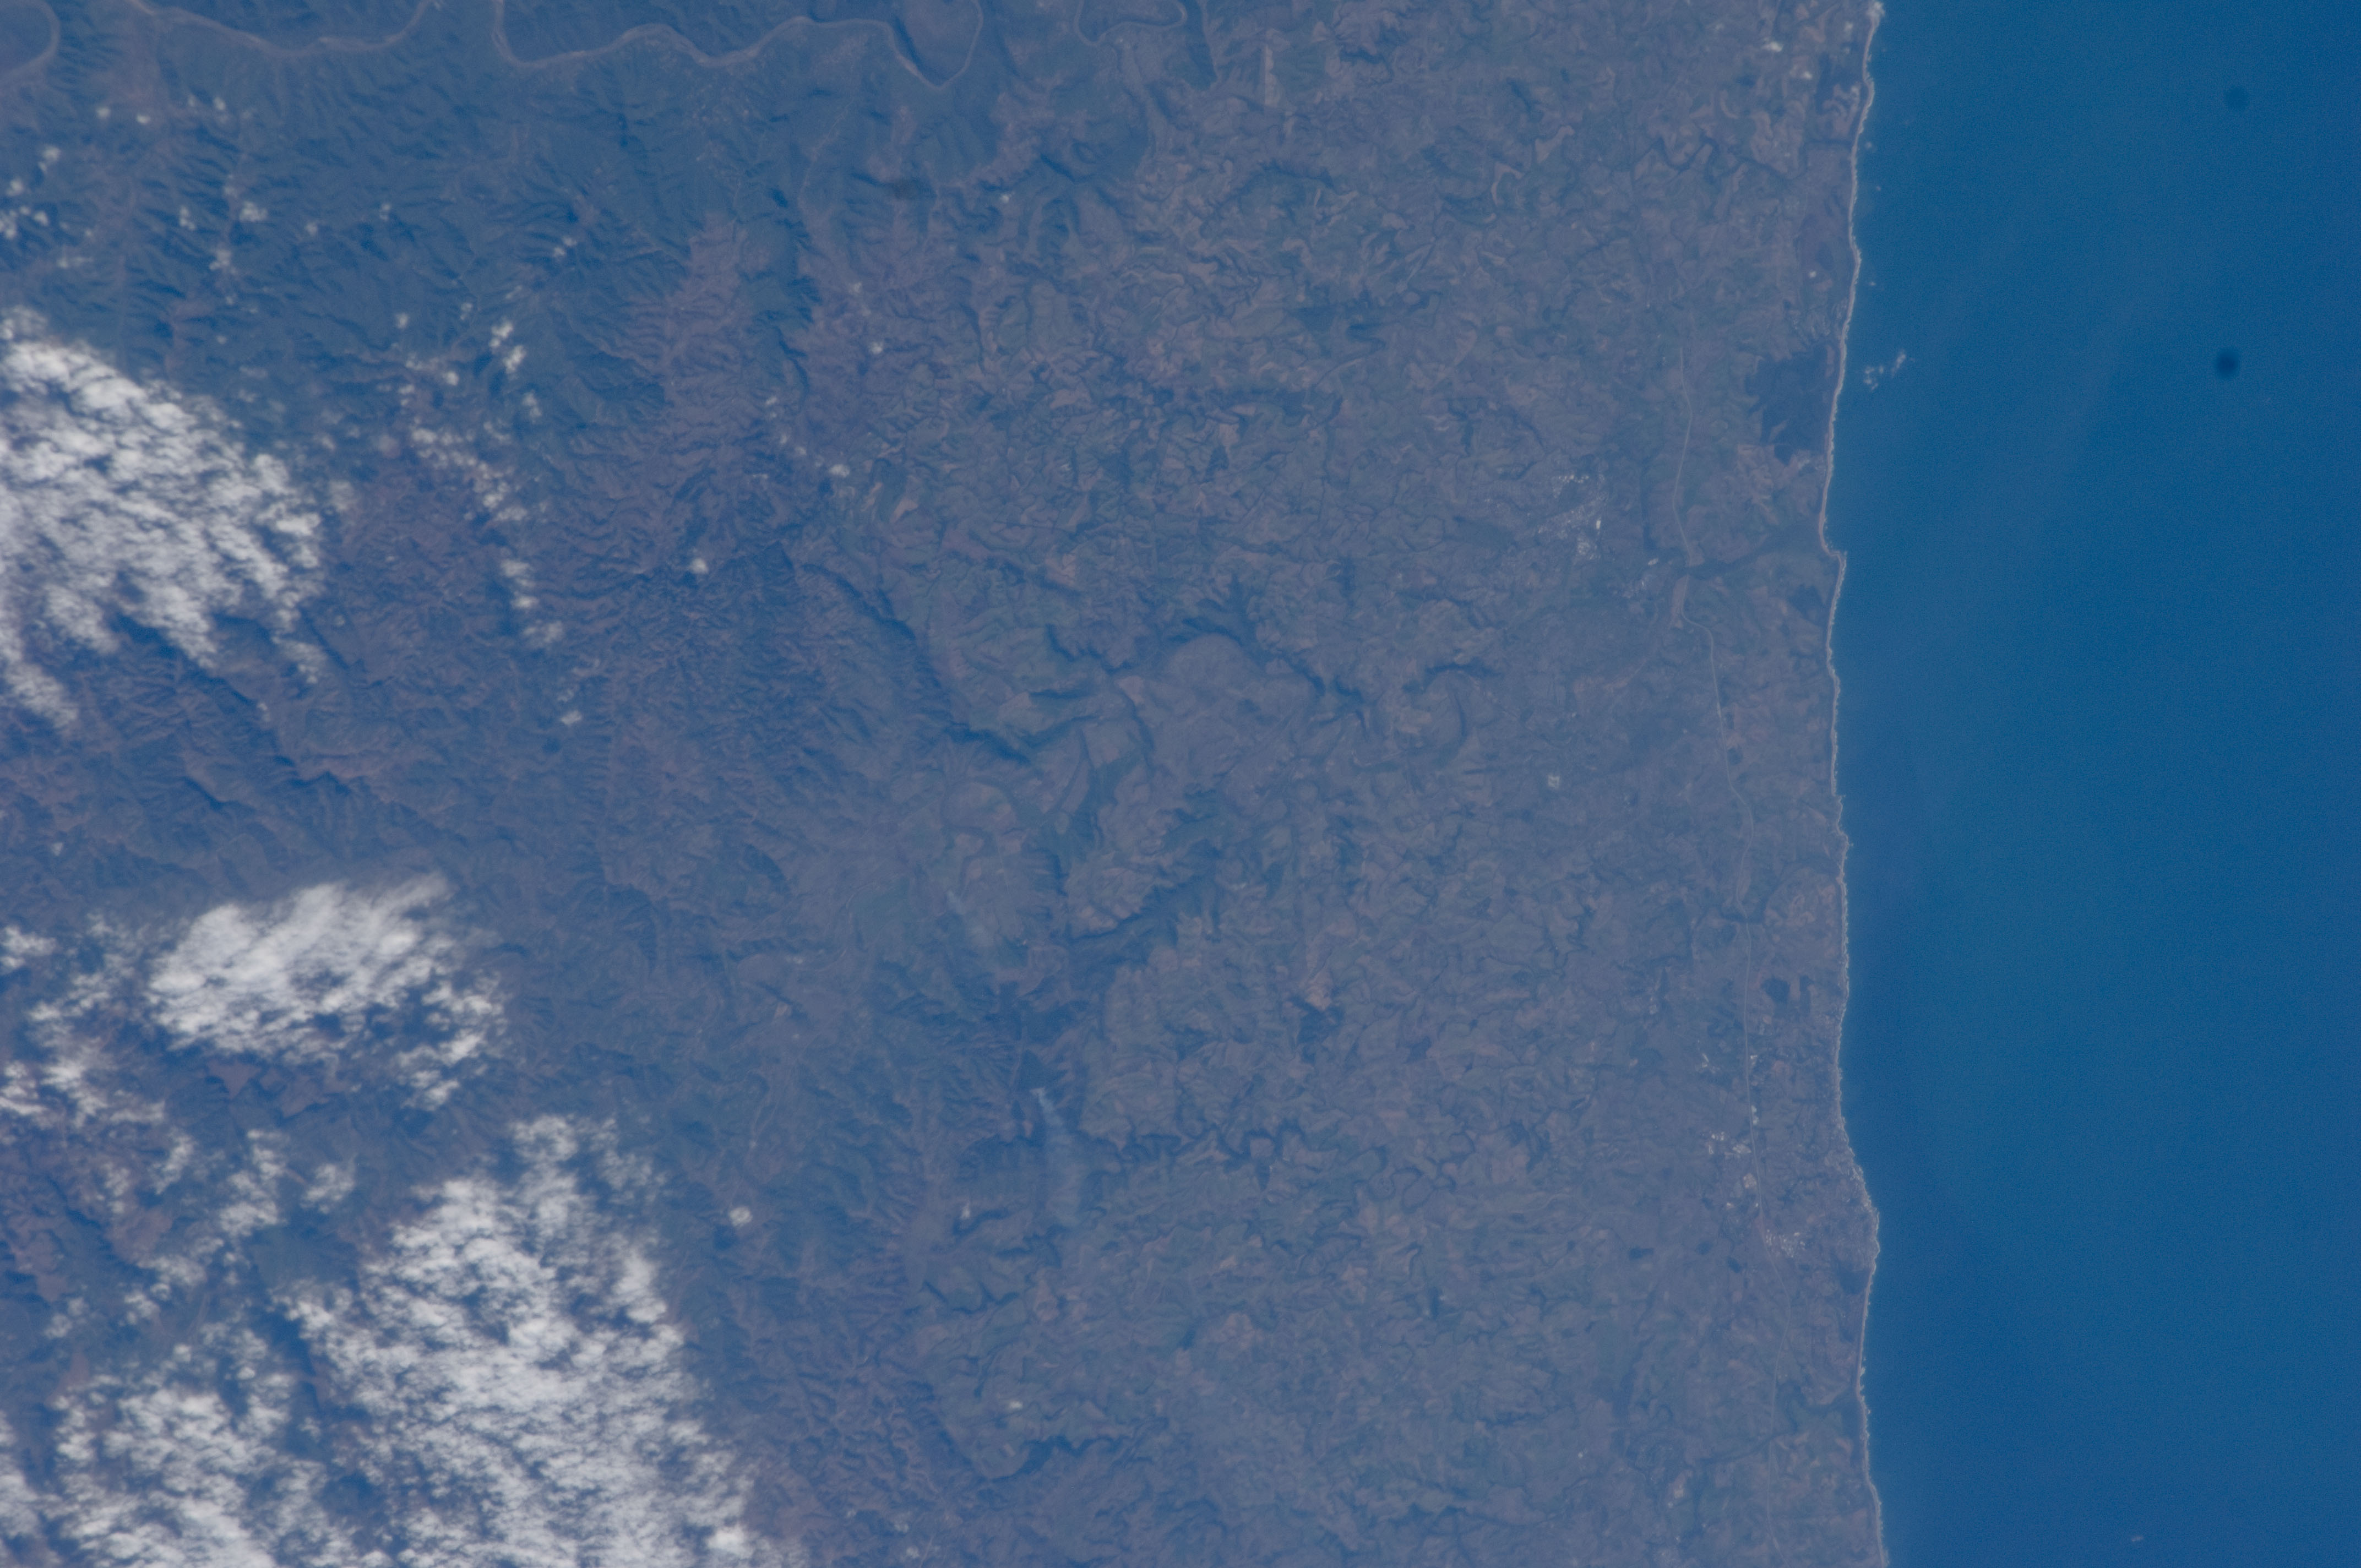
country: REPUBLIC SOUTH AFRICA
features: TUGELA R. VALLEY, COASTLINE
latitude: -29.3
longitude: 31.2
